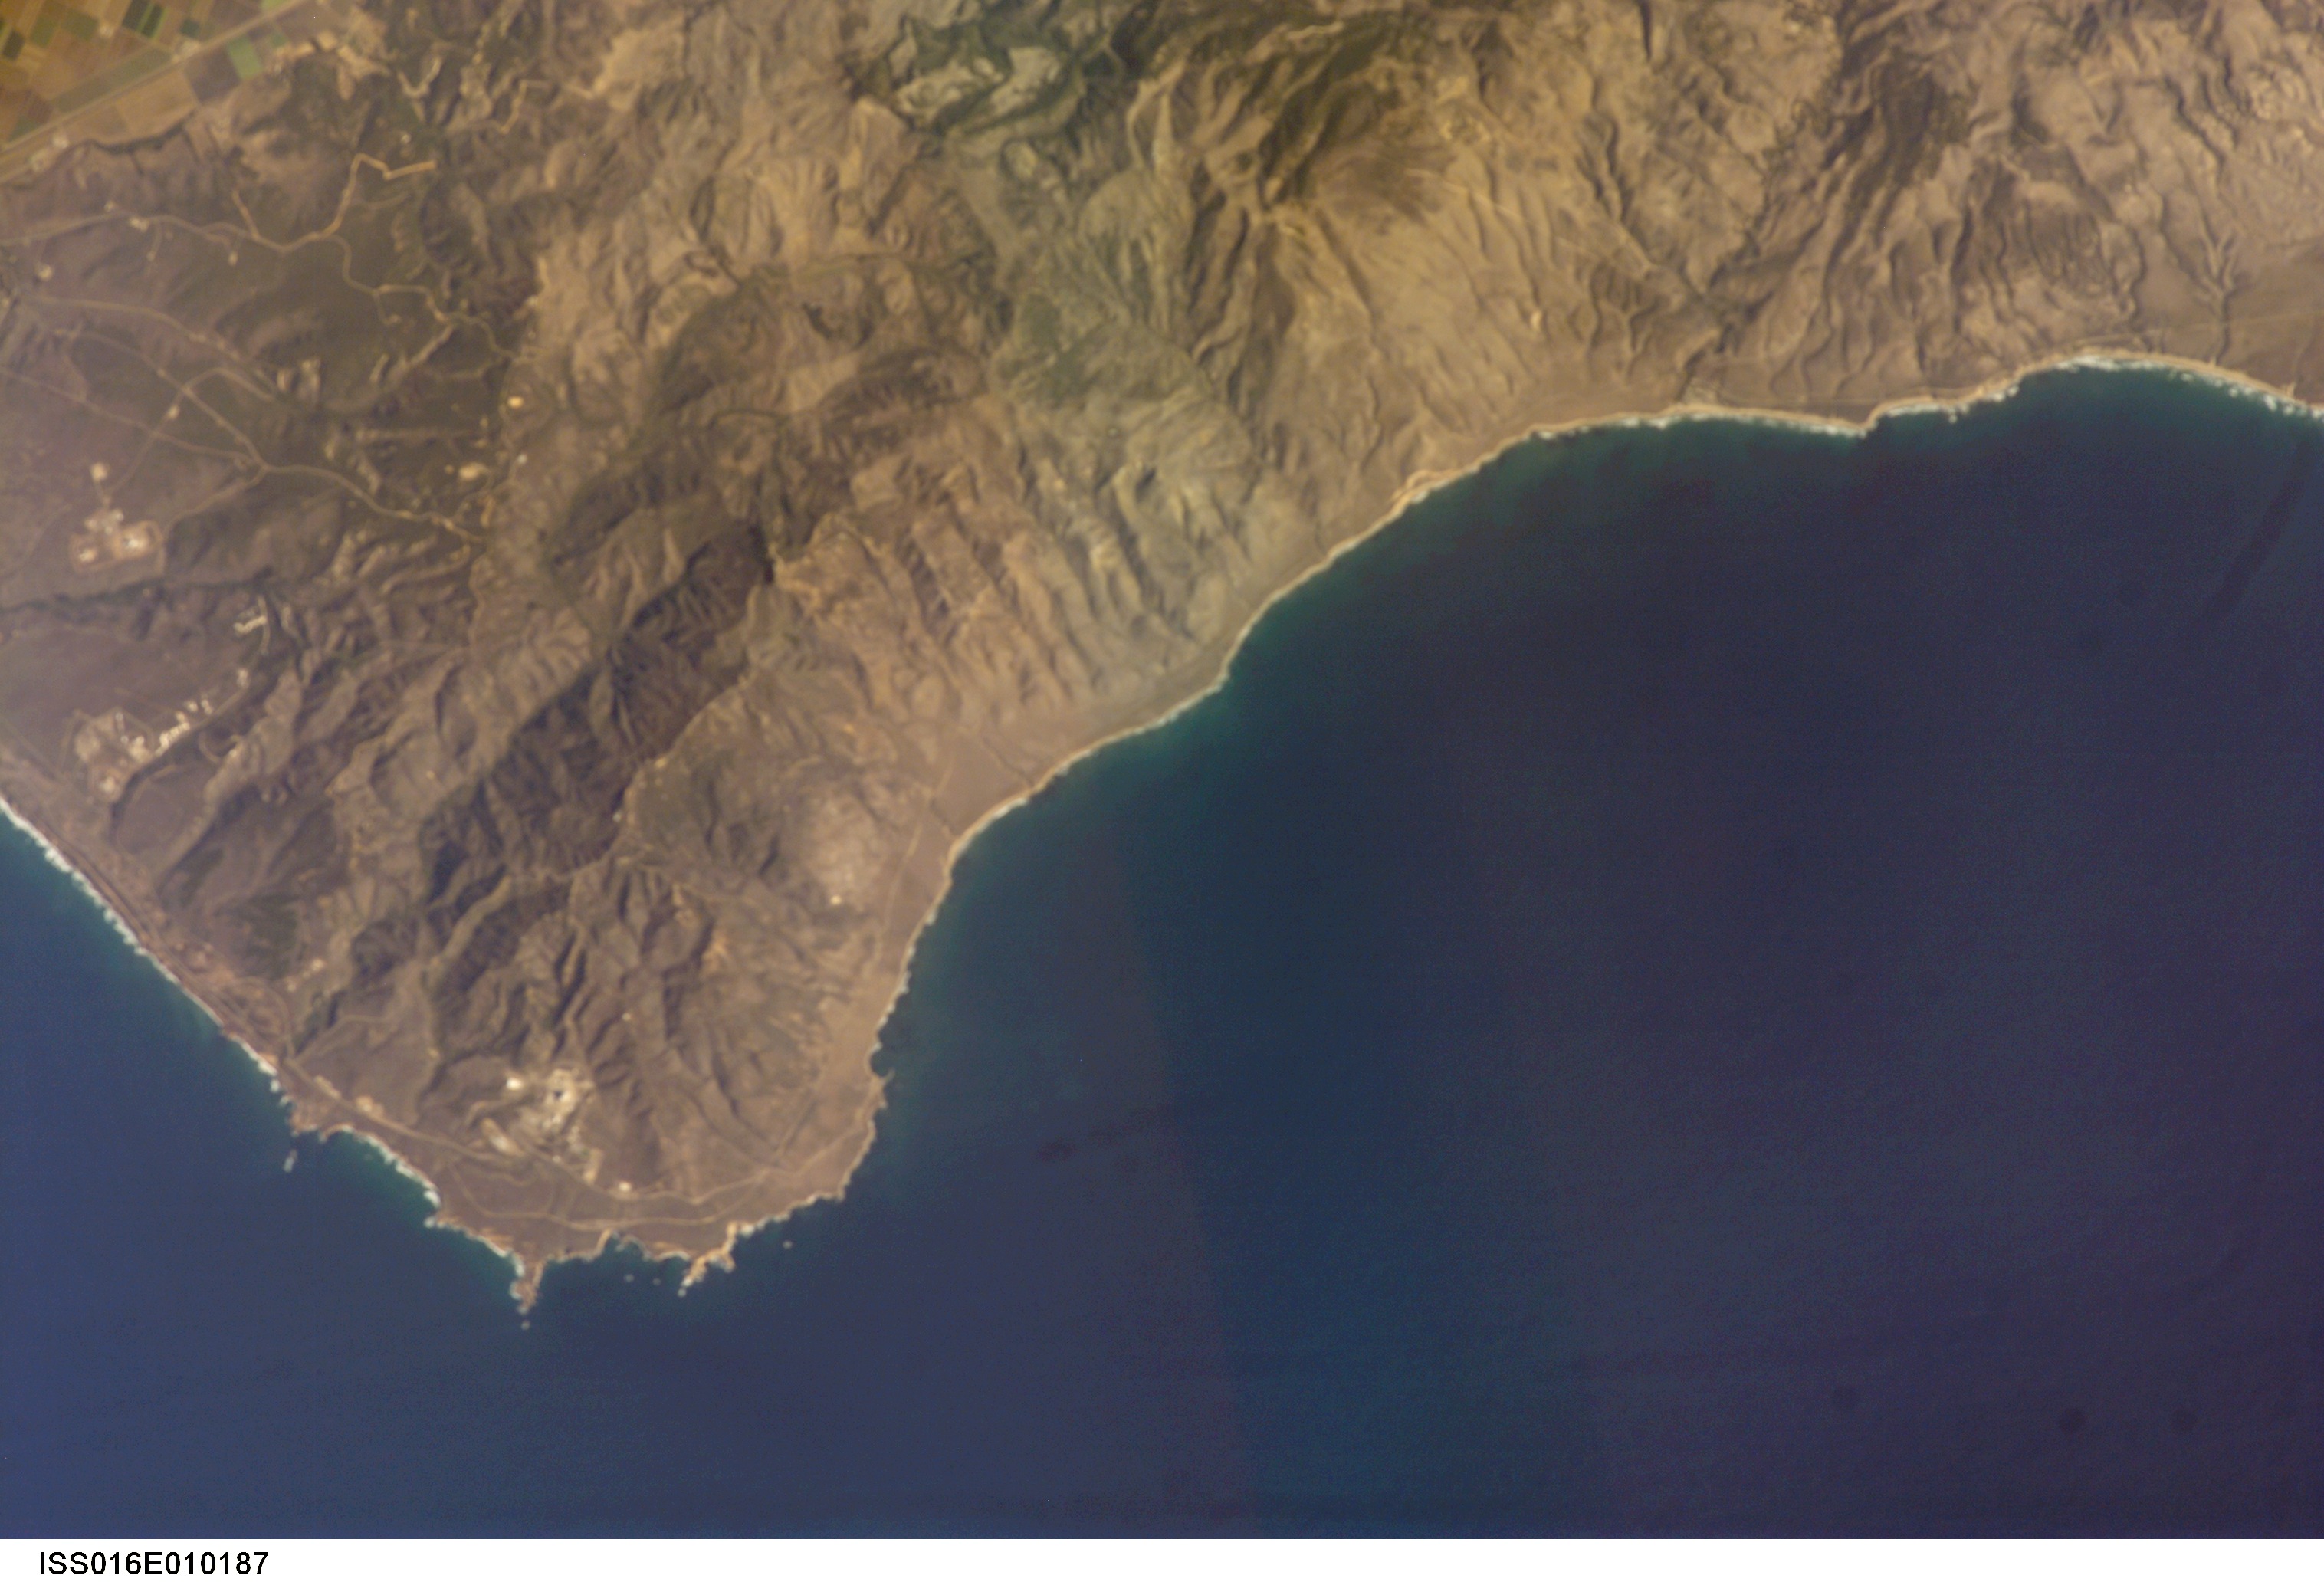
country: USA-CALIFORNIA
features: DESTROYER ROCK
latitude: 34.5
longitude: -120.6
